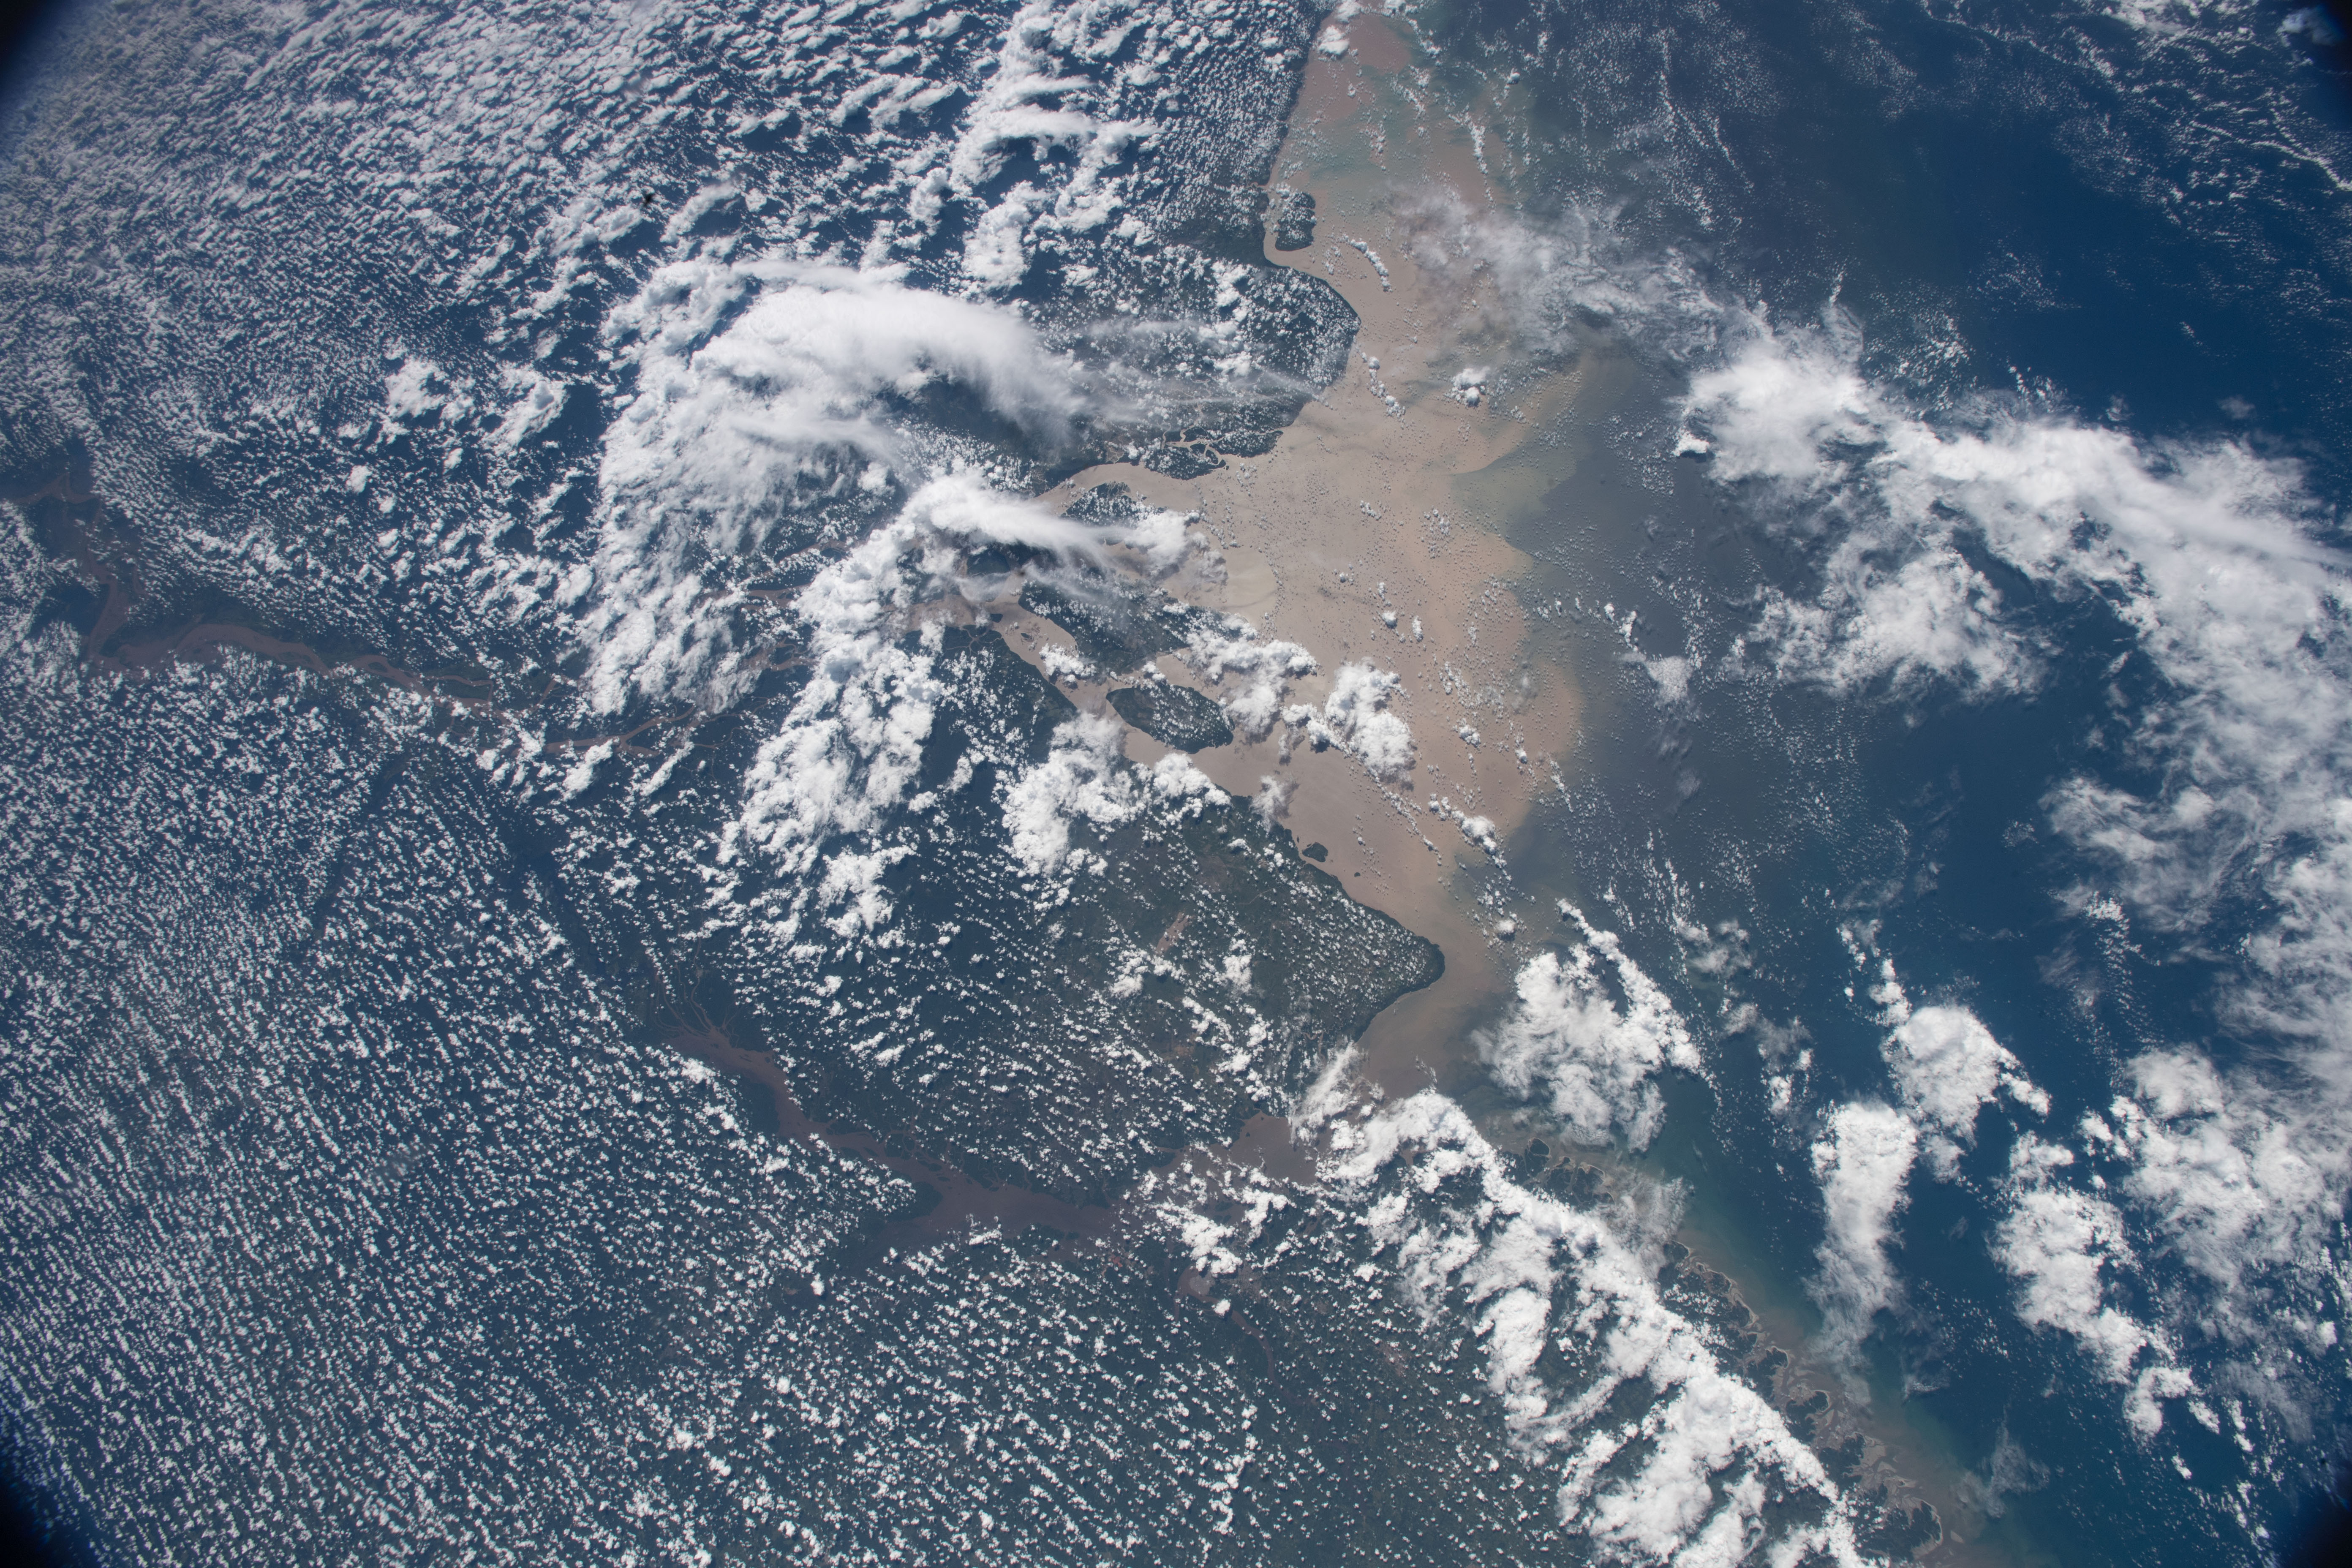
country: BRAZIL
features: MACAPA, BELEN, SANTA ROSA BAY, MARAJO BAY, AMAZONAS RAINFOREST, AMAZONAS RIVER
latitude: -0.3
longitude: -49.7
